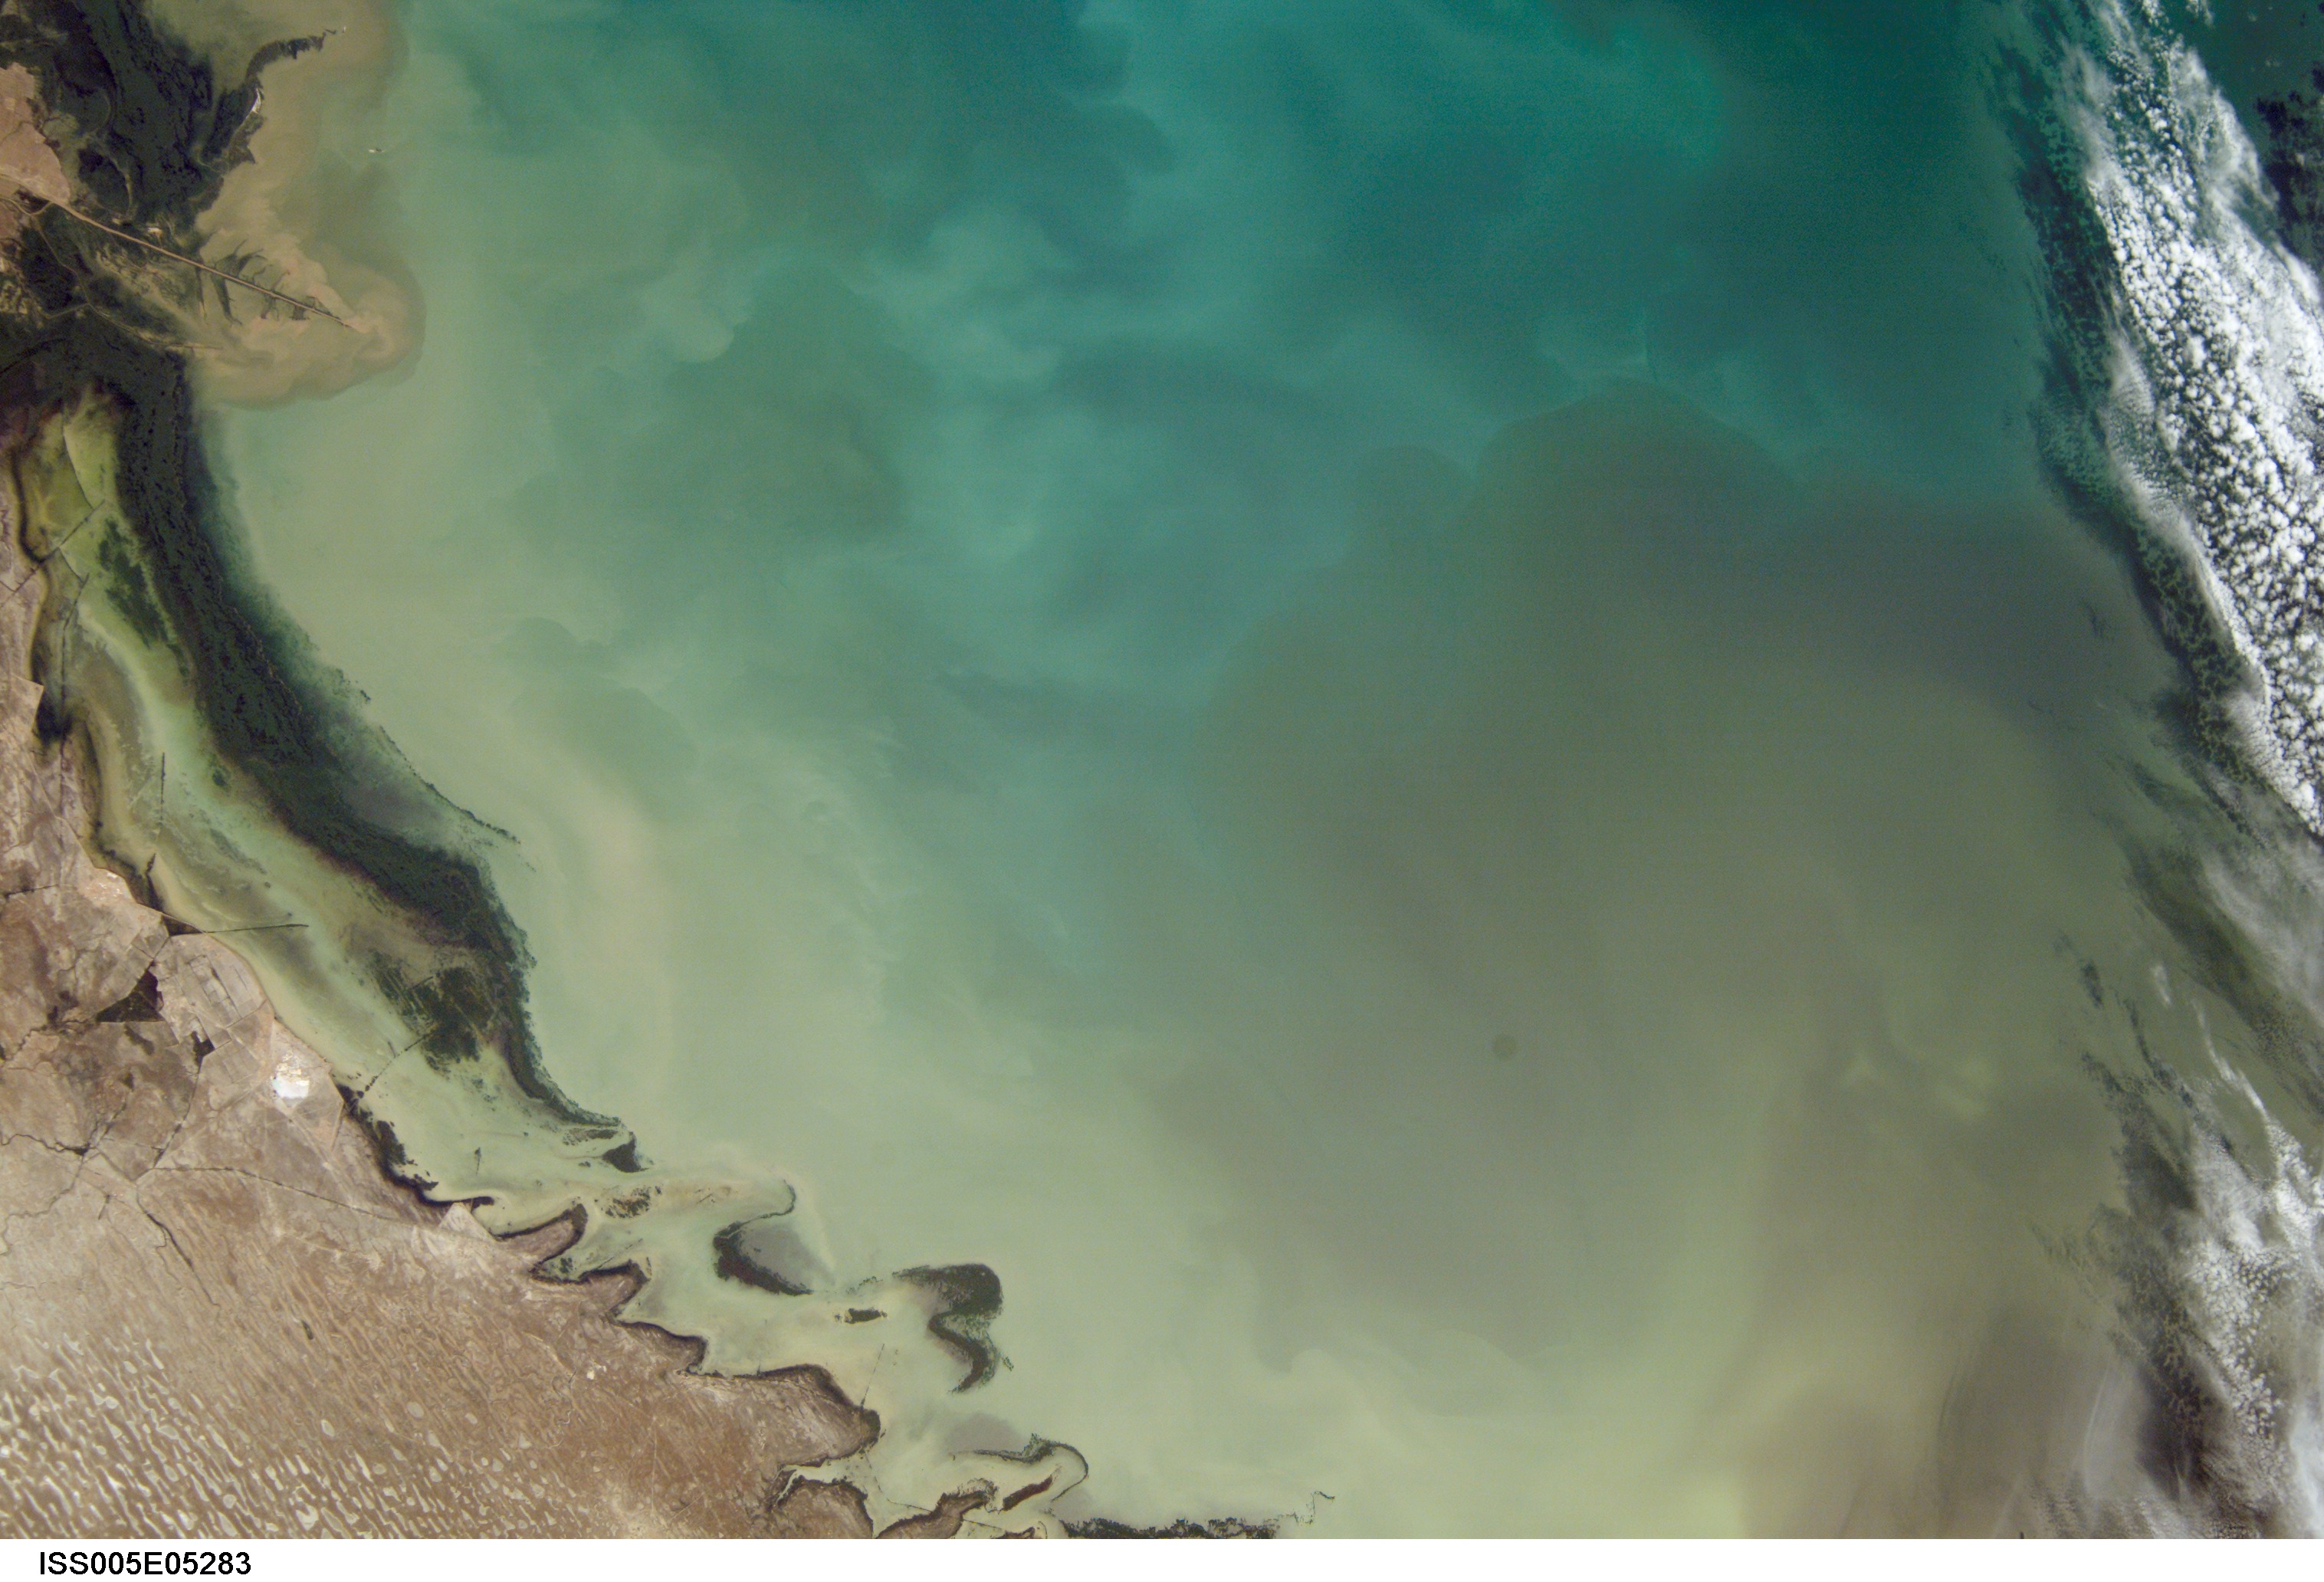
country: KAZAKHSTAN
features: CASPIAN SEA, URAL DELTA
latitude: 46.5
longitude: 51.0
